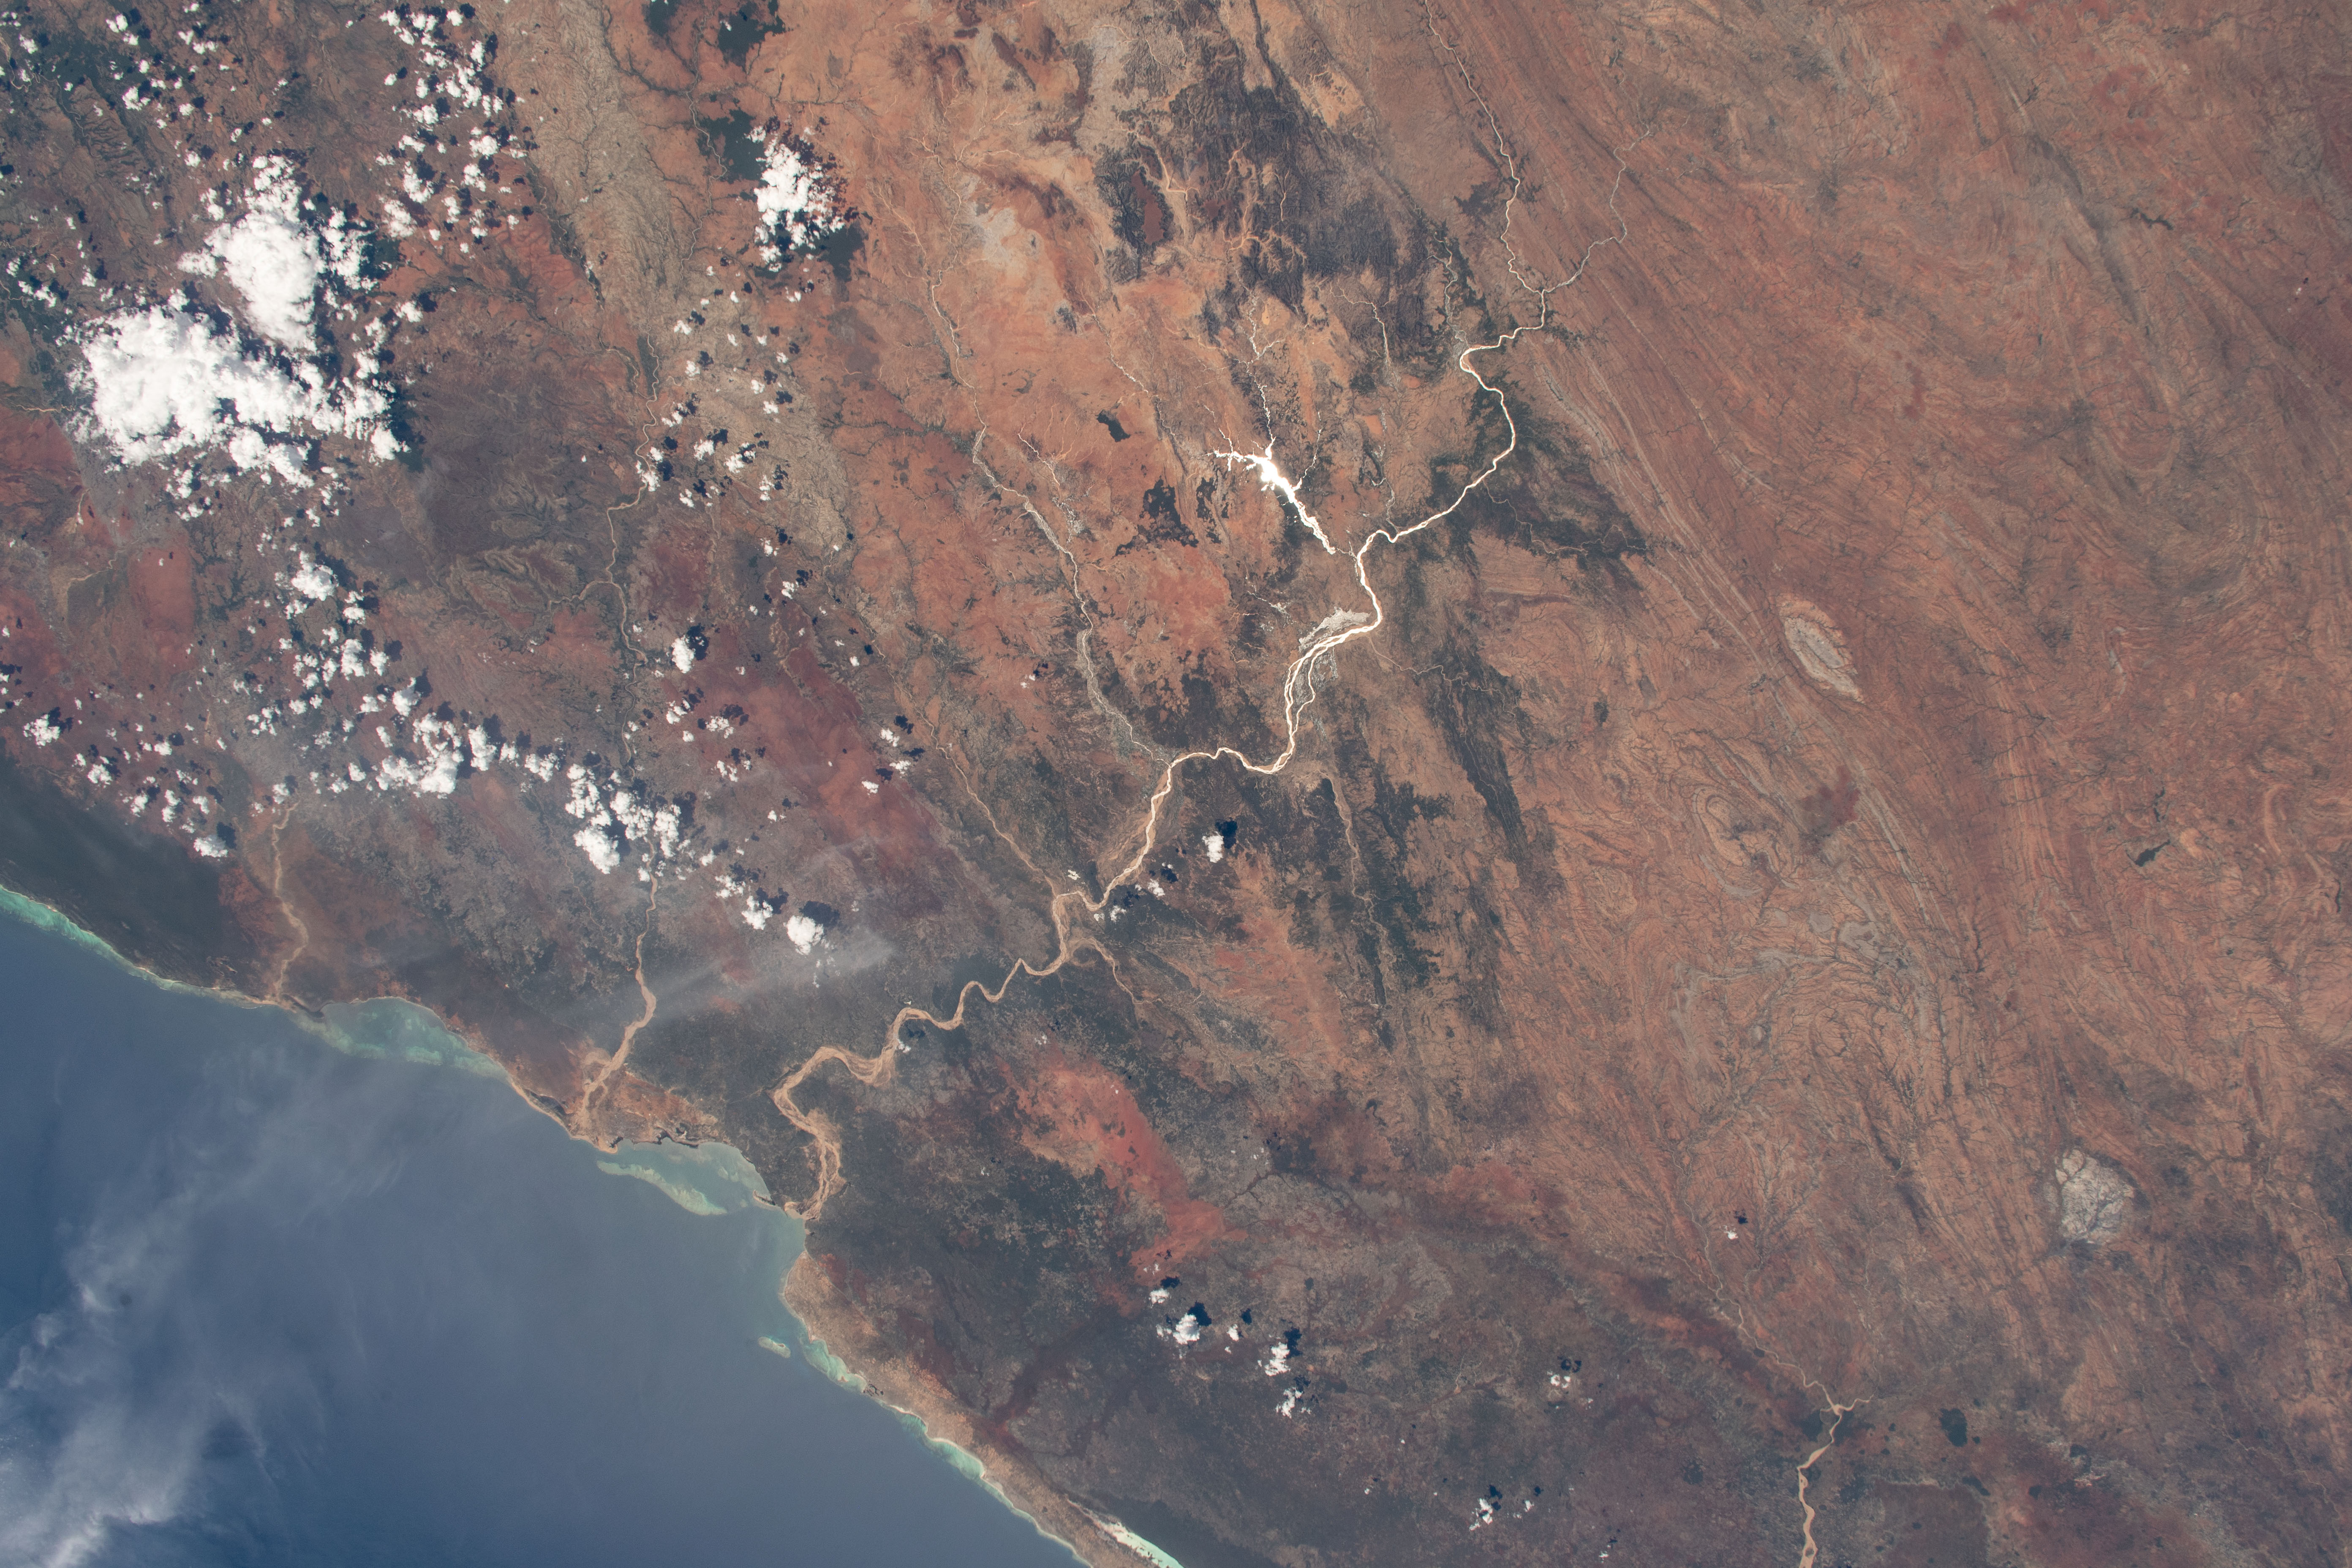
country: MADAGASCAR
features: MADAGASCAR, TOLIARA, TSIMANAMPETSOTSA NATURE RESERVE
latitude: -23.5
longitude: 44.5
